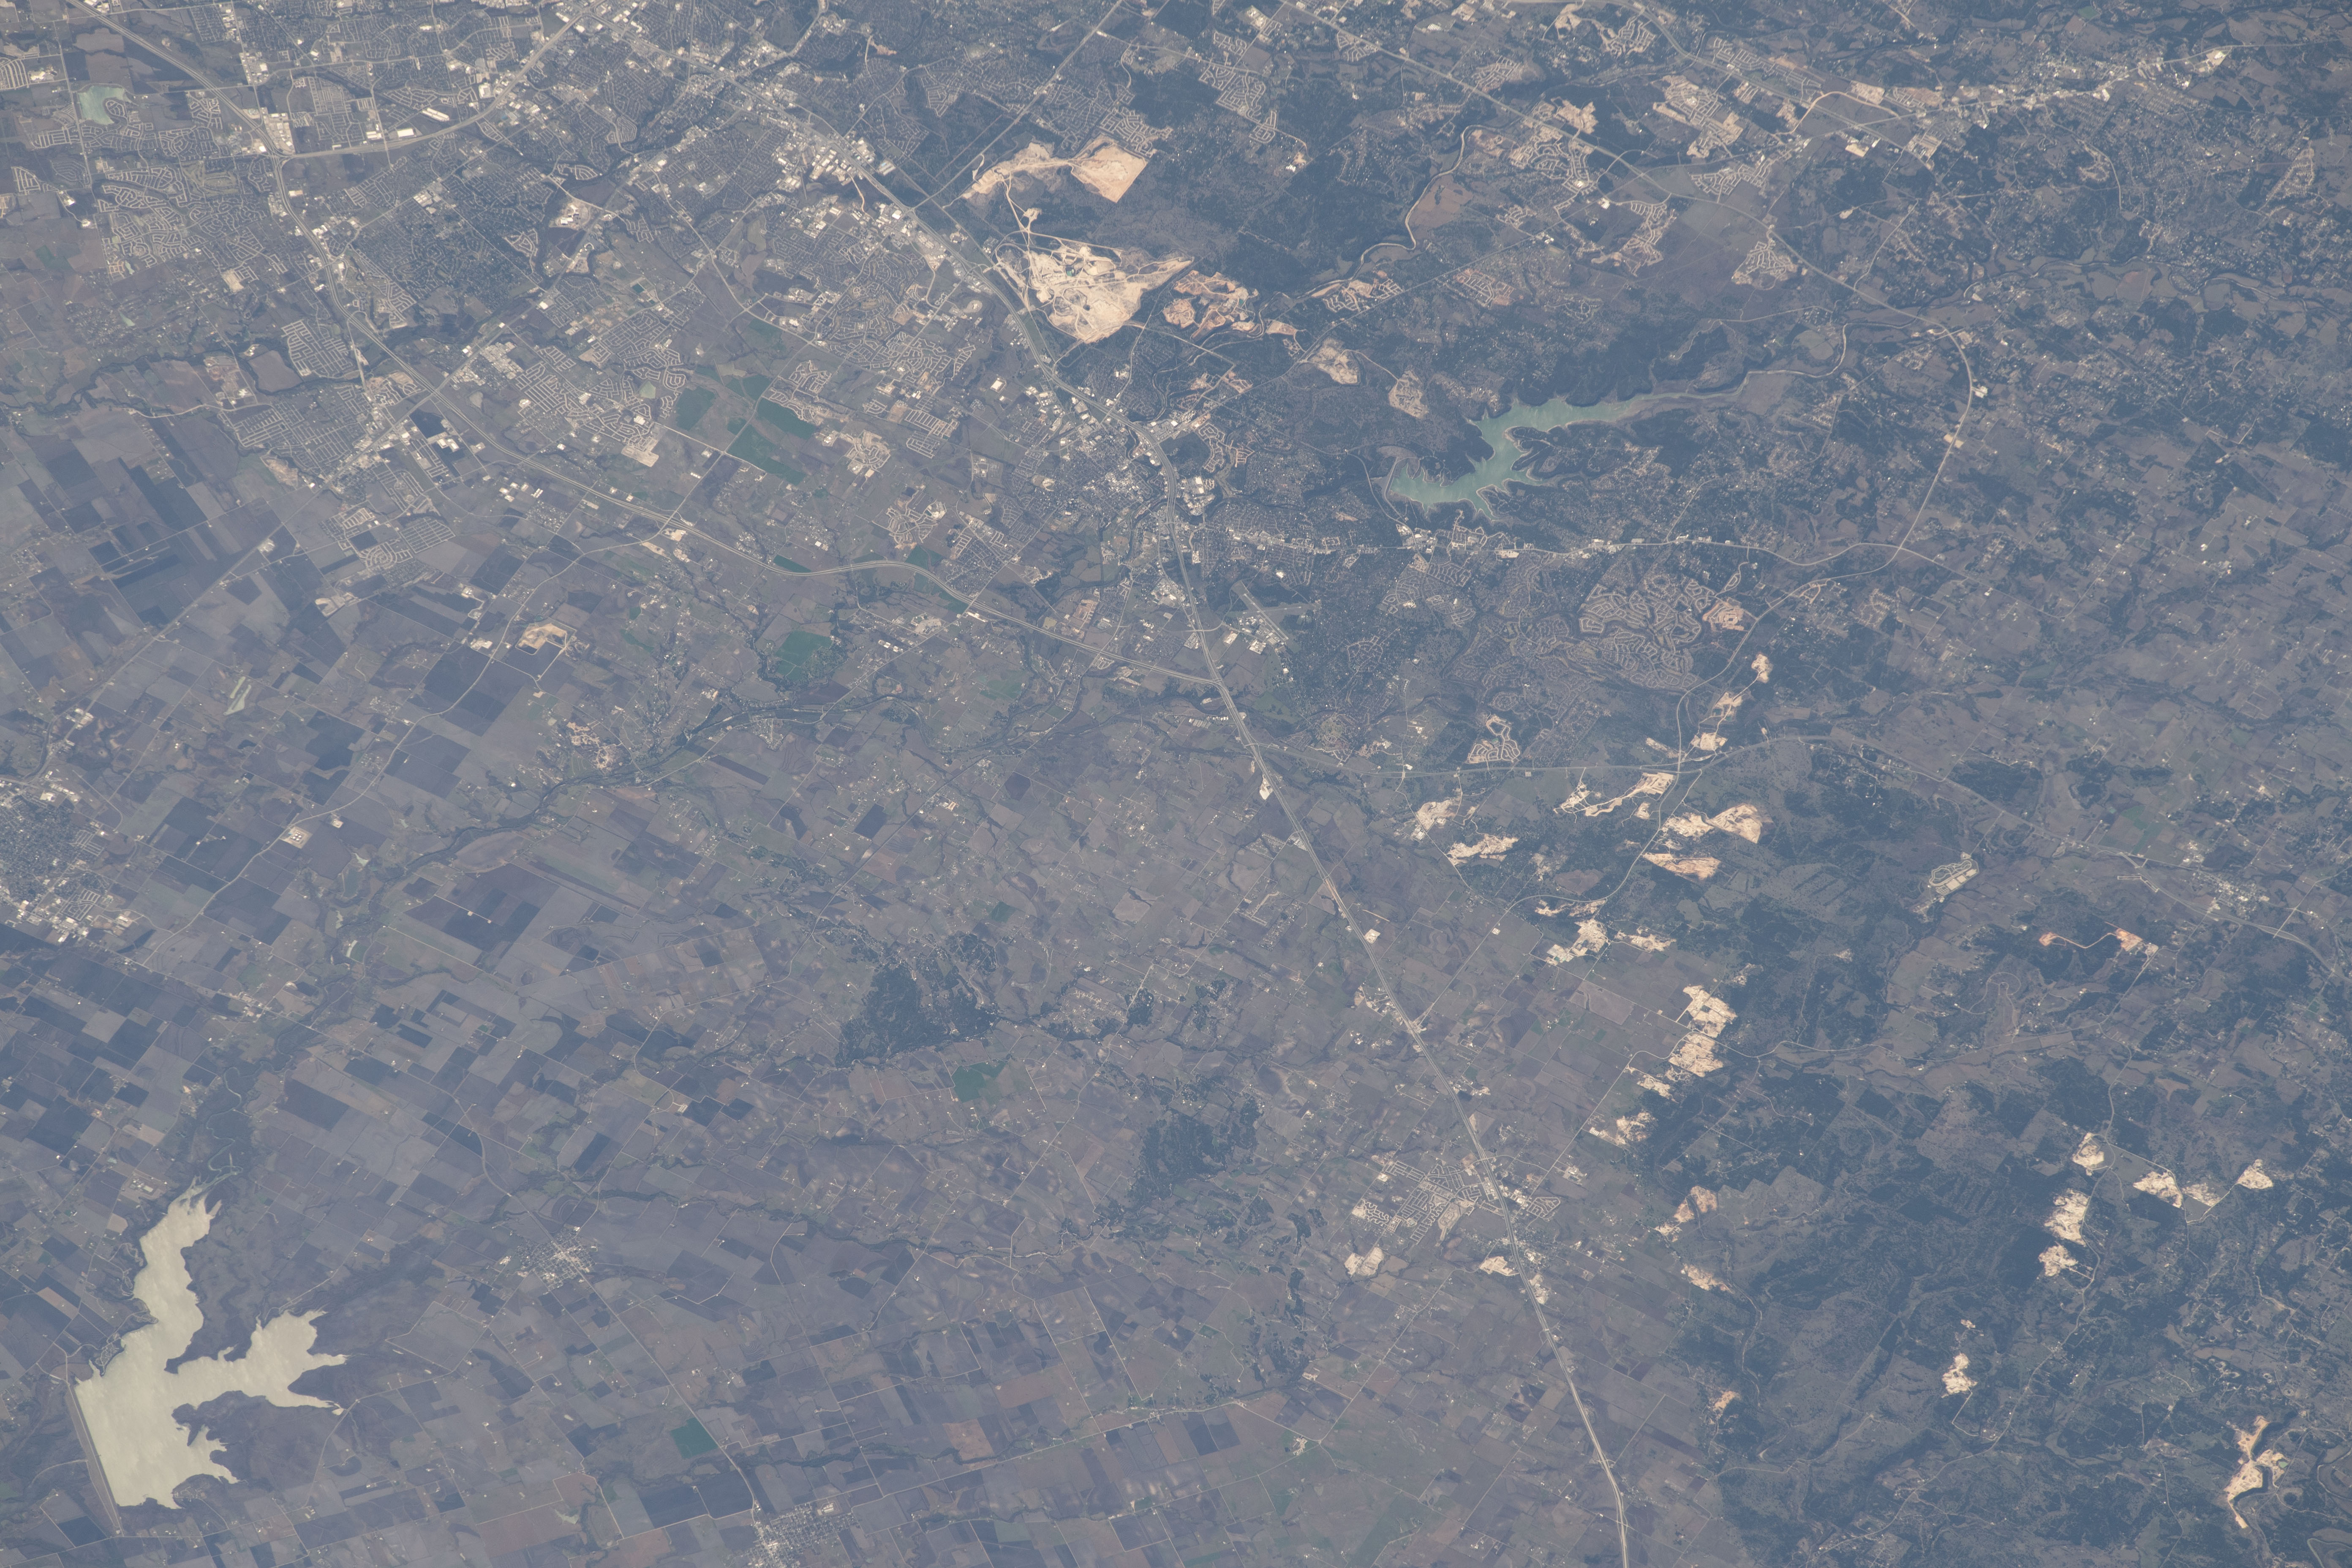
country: USA-TEXAS
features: SAN GABRIER RIVER, LAKE GEORGETOWN, GEORGETOWN
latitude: 30.8
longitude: -97.6
